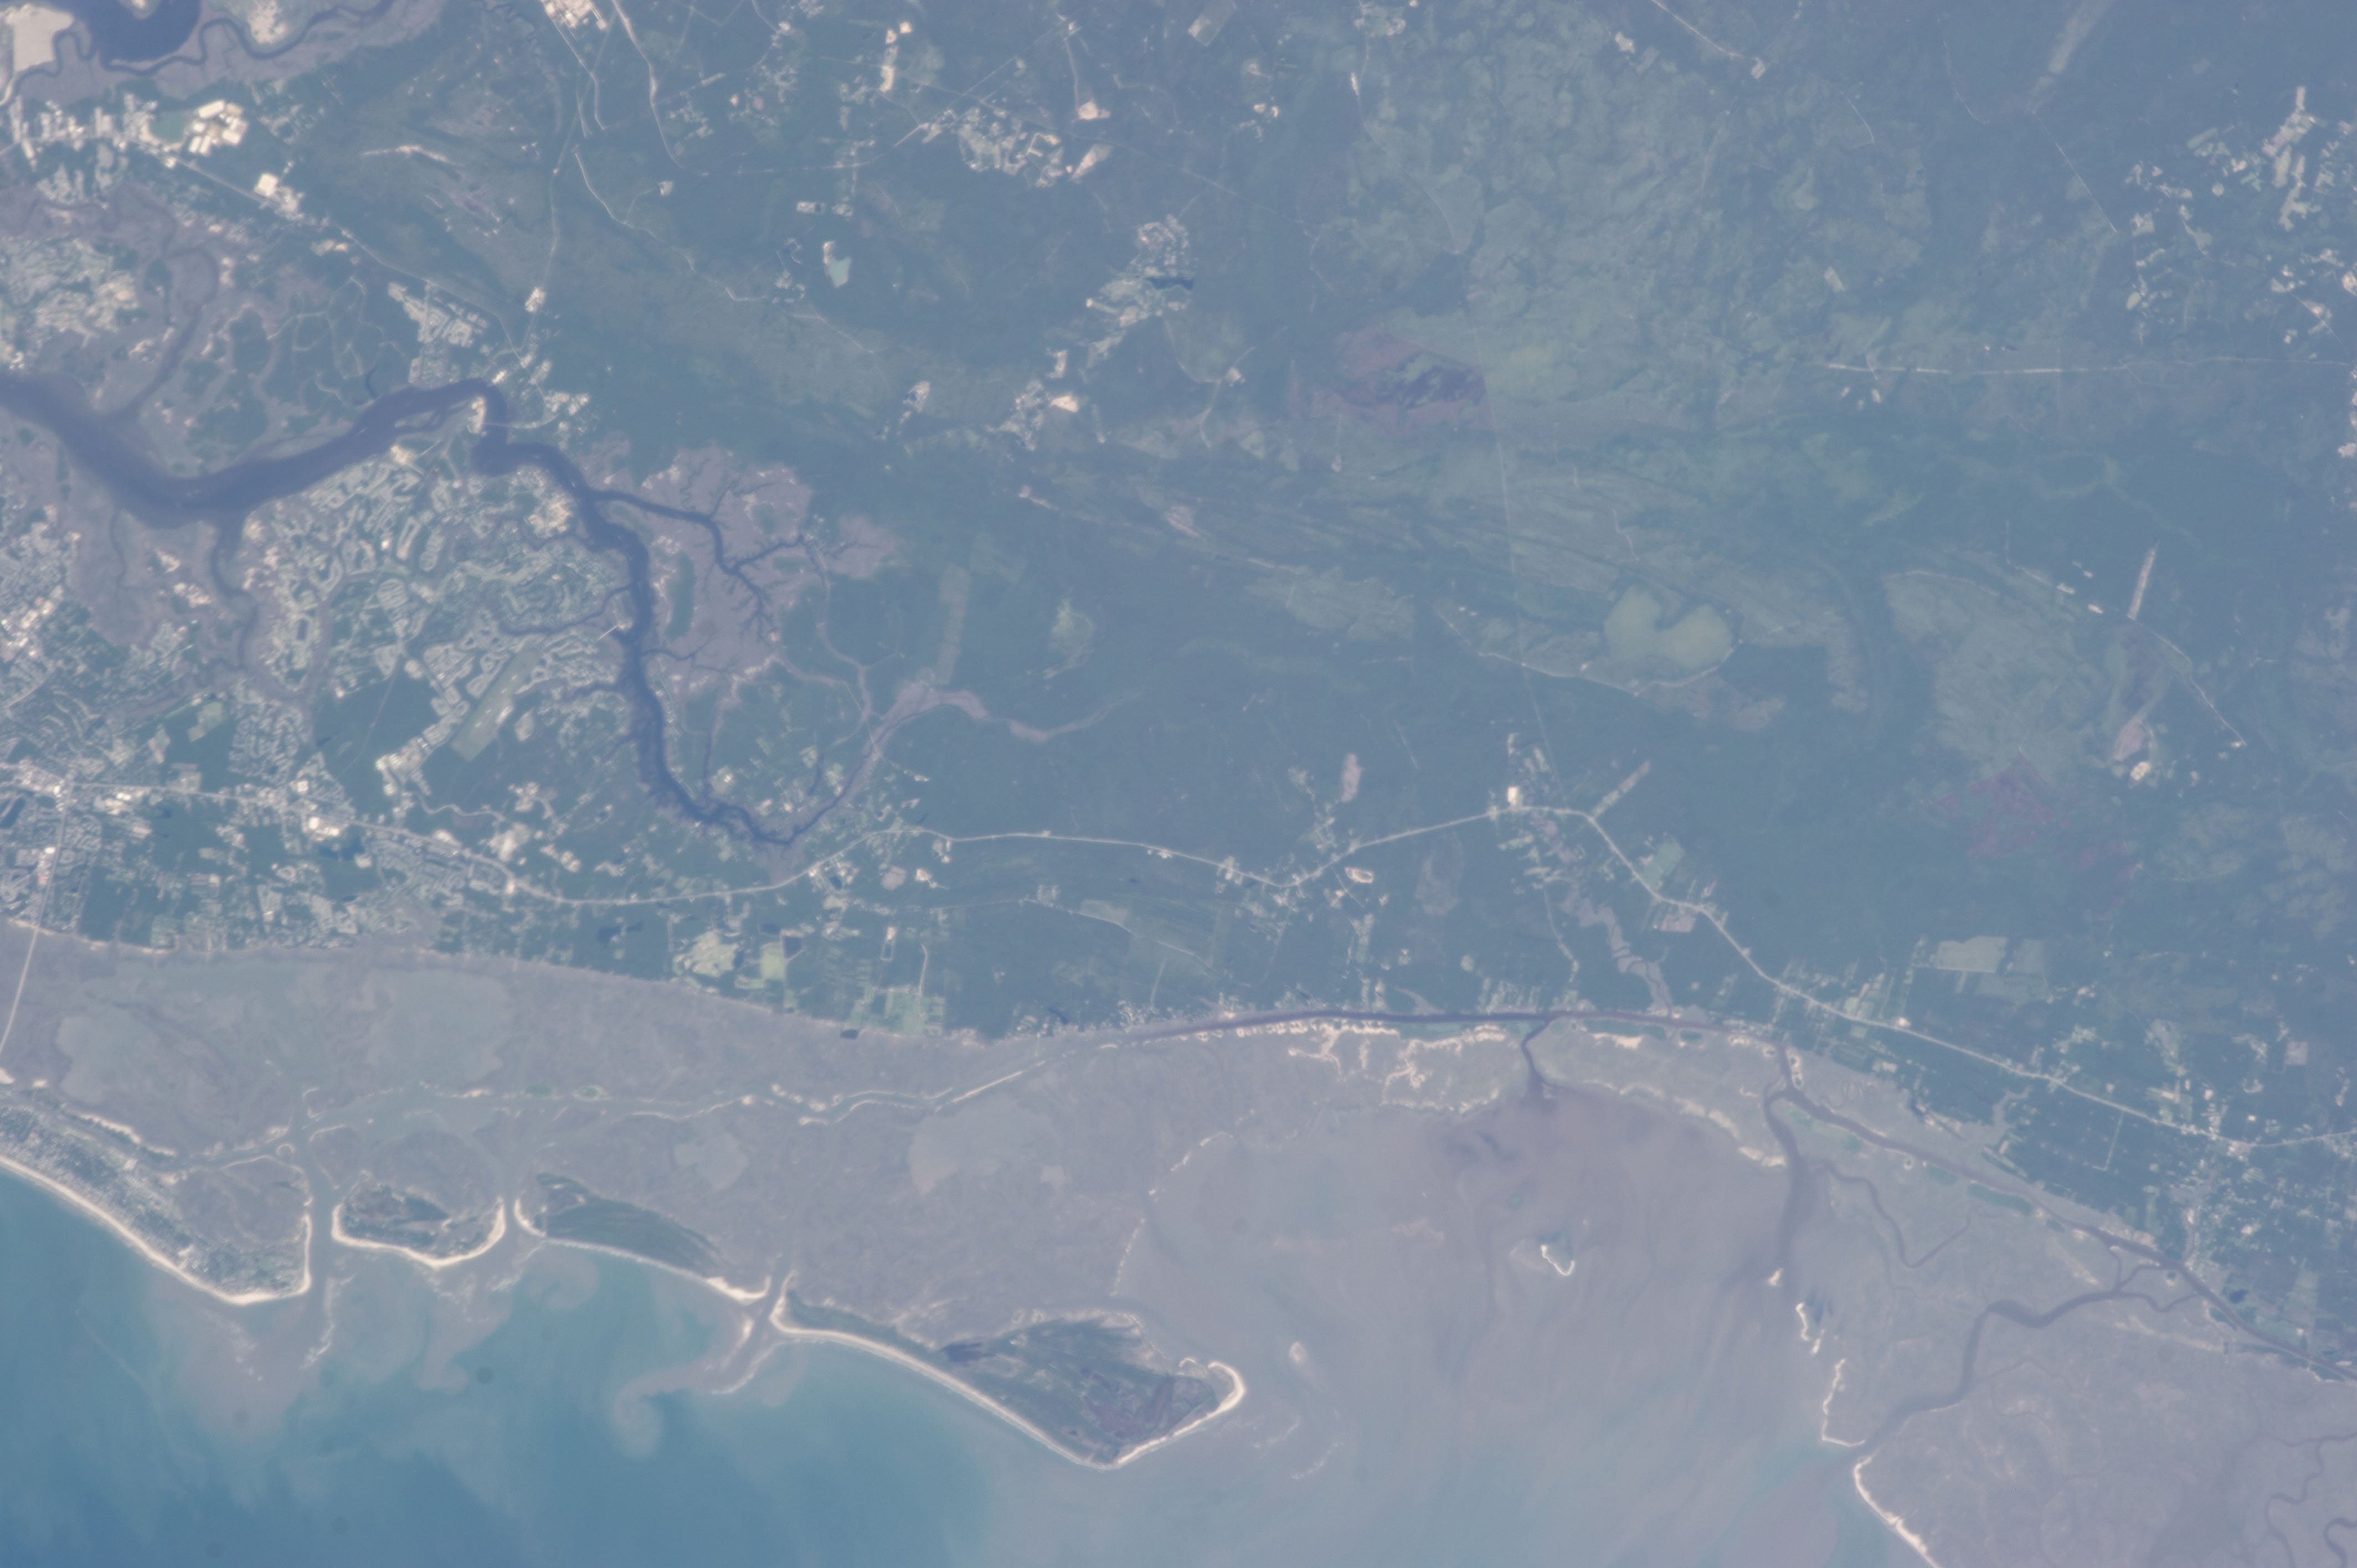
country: USA-SOUTH CAROLINA
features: ATLANTIC O., SED., BULLS B., BULL I., RACOON KEY, WETLANDS, WANDO R., ROADS
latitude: 33.0
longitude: -79.7
